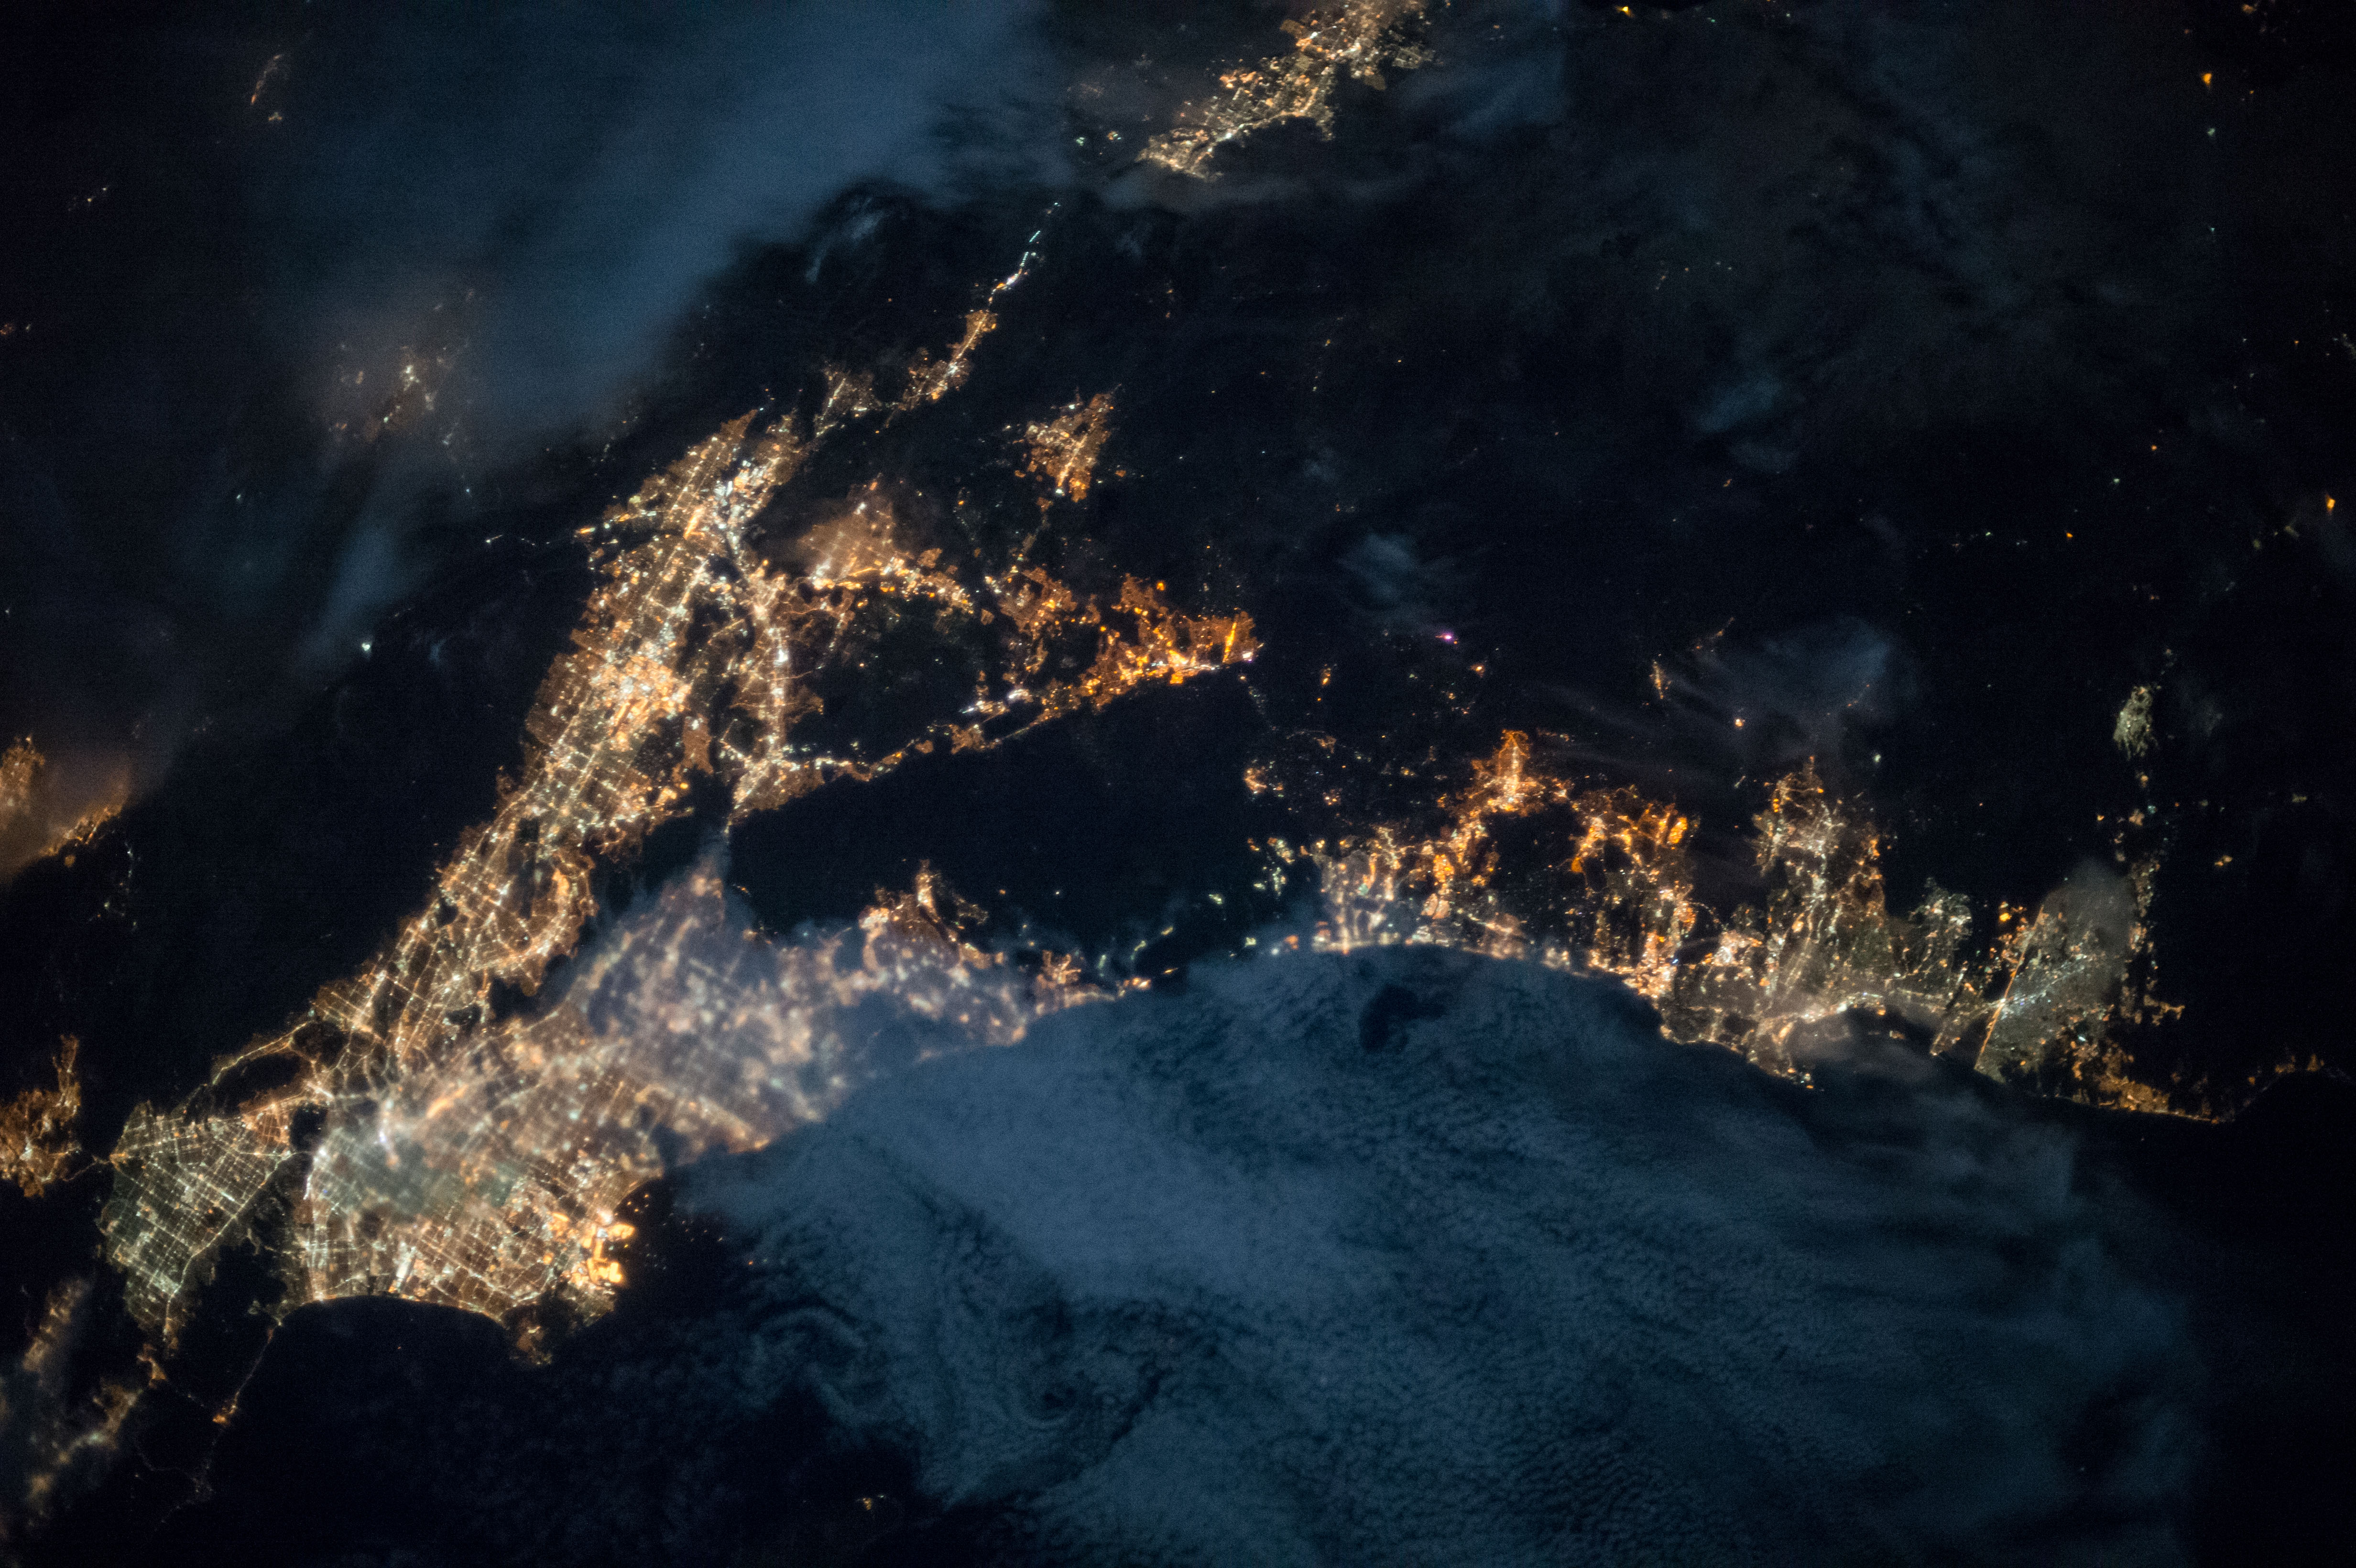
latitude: 33.5
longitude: -117.0
